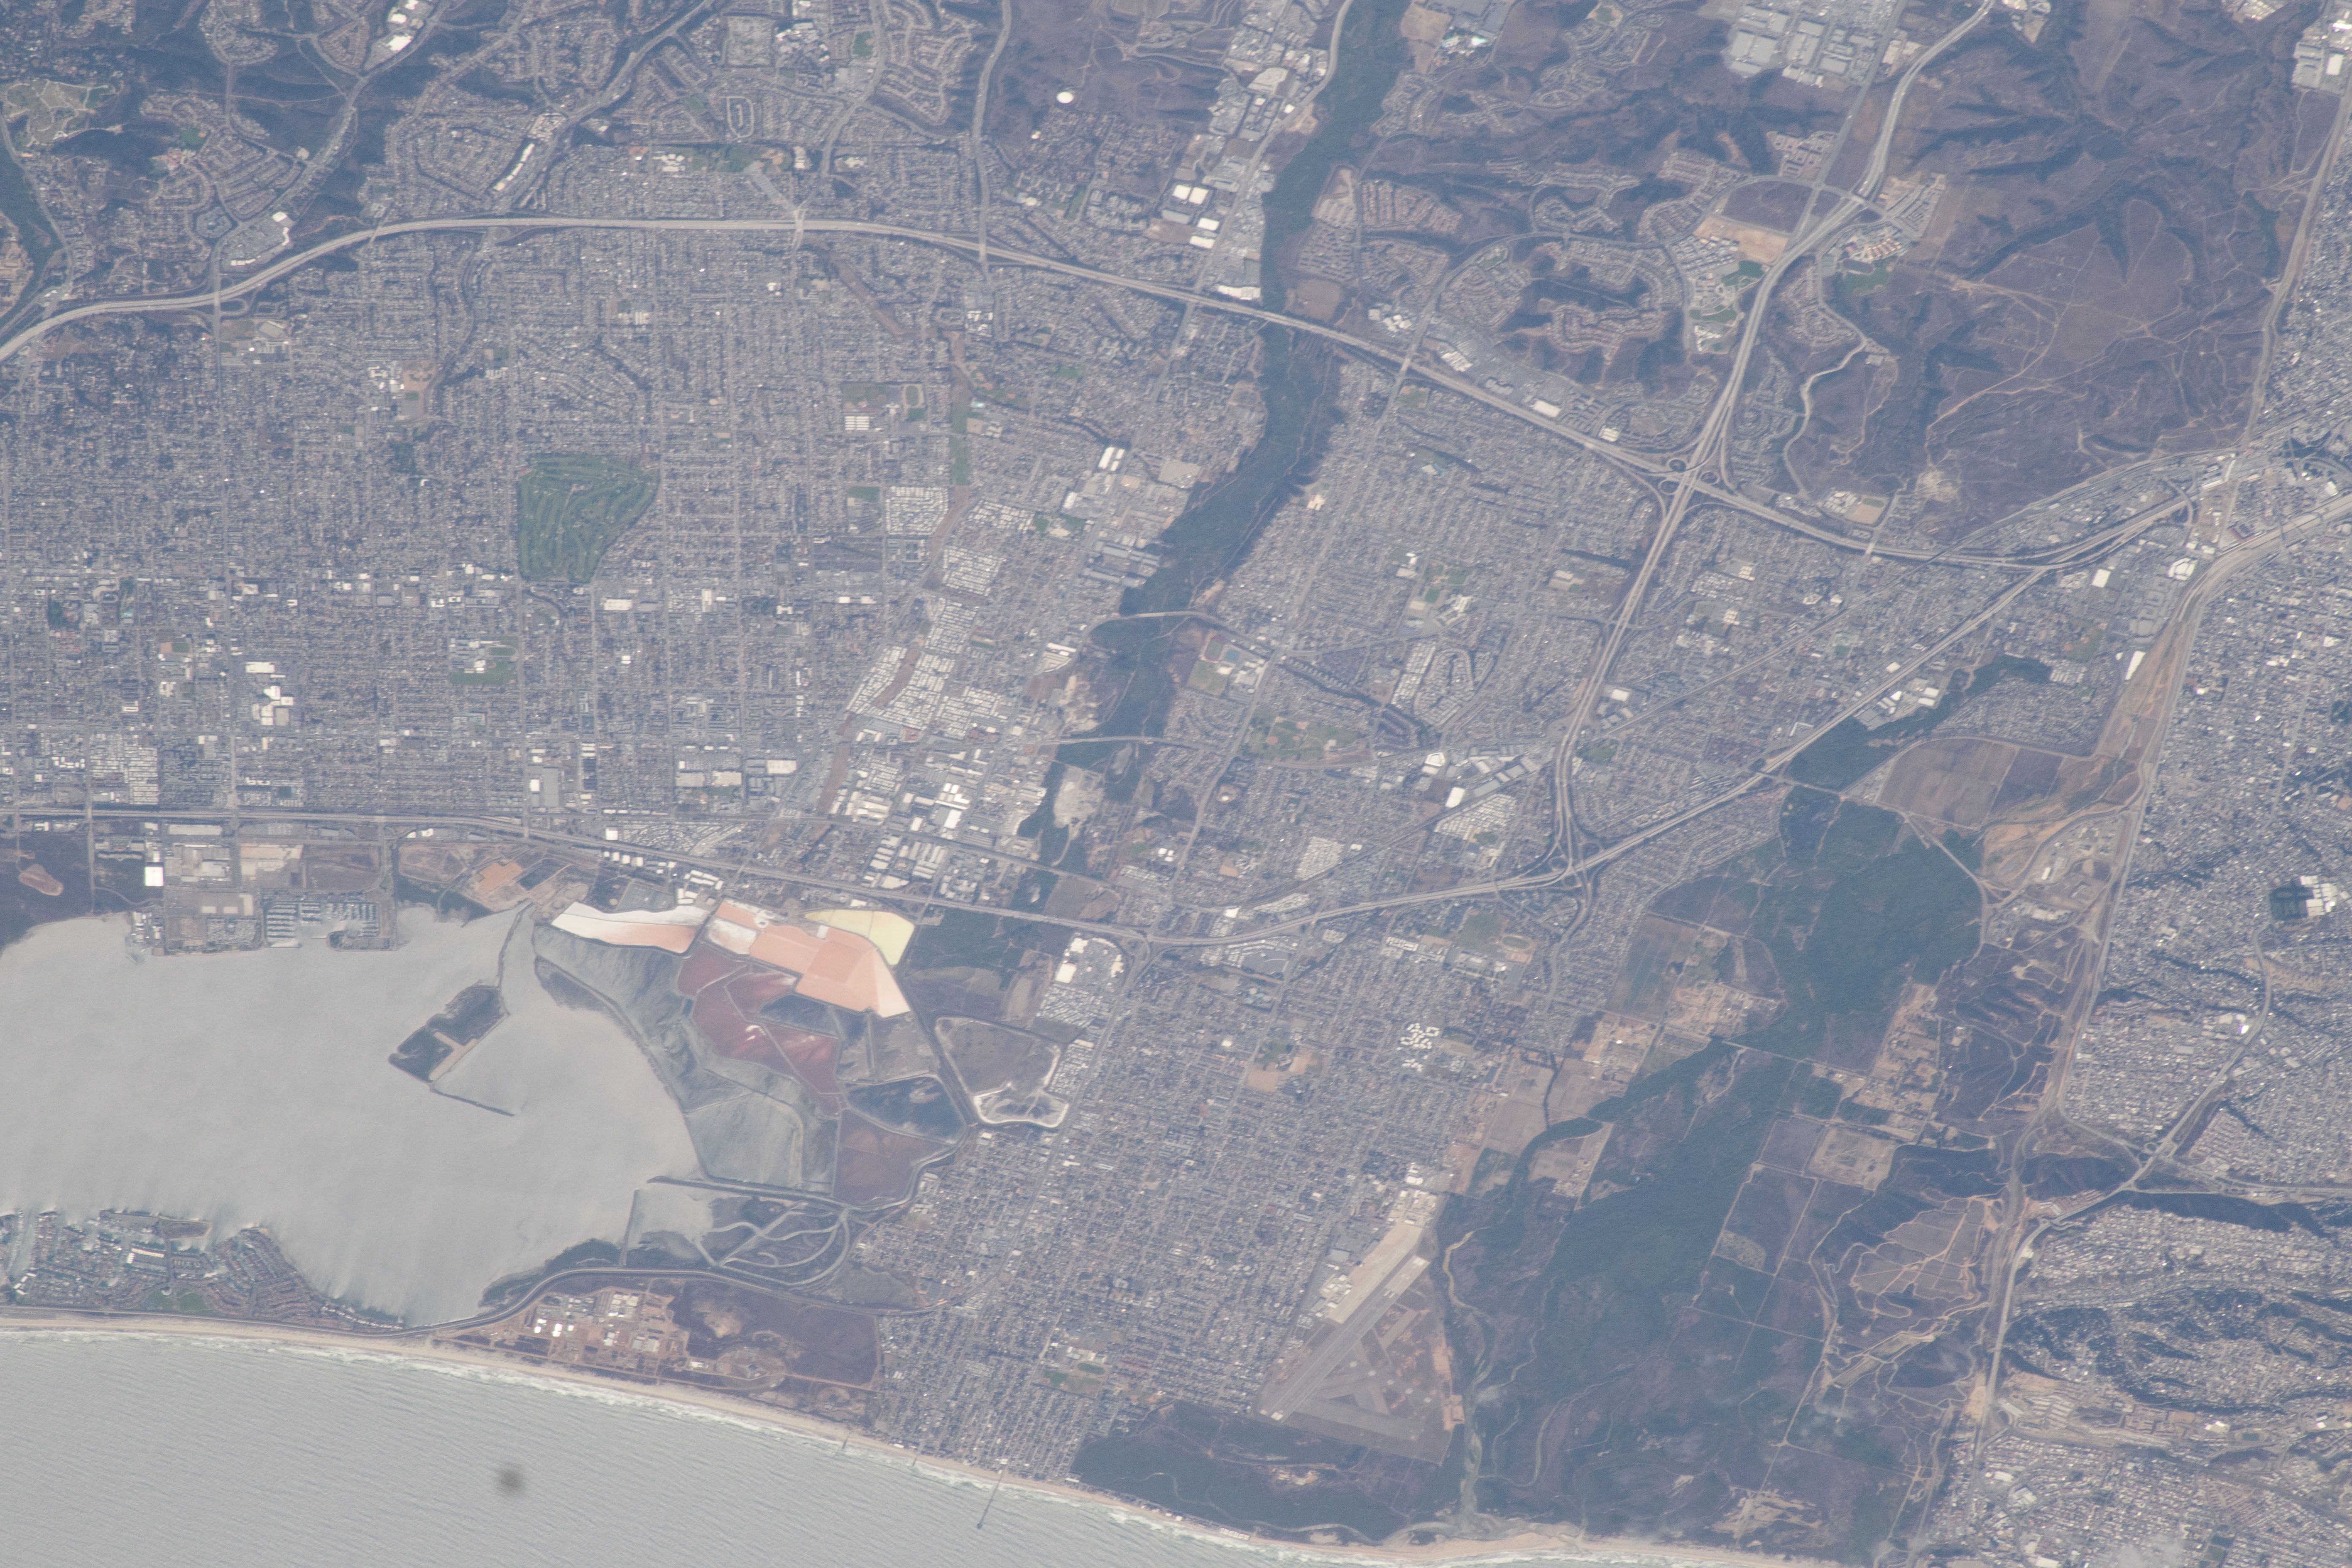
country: USA-CALIFORNIA
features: PALM CITY, SAN DIEGO BAY, OTAY VALLEY REGIONAL PARK, TIJUANA RIVER COUNTY OPEN SPACE PRESERVE
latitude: 32.6
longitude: -117.1
